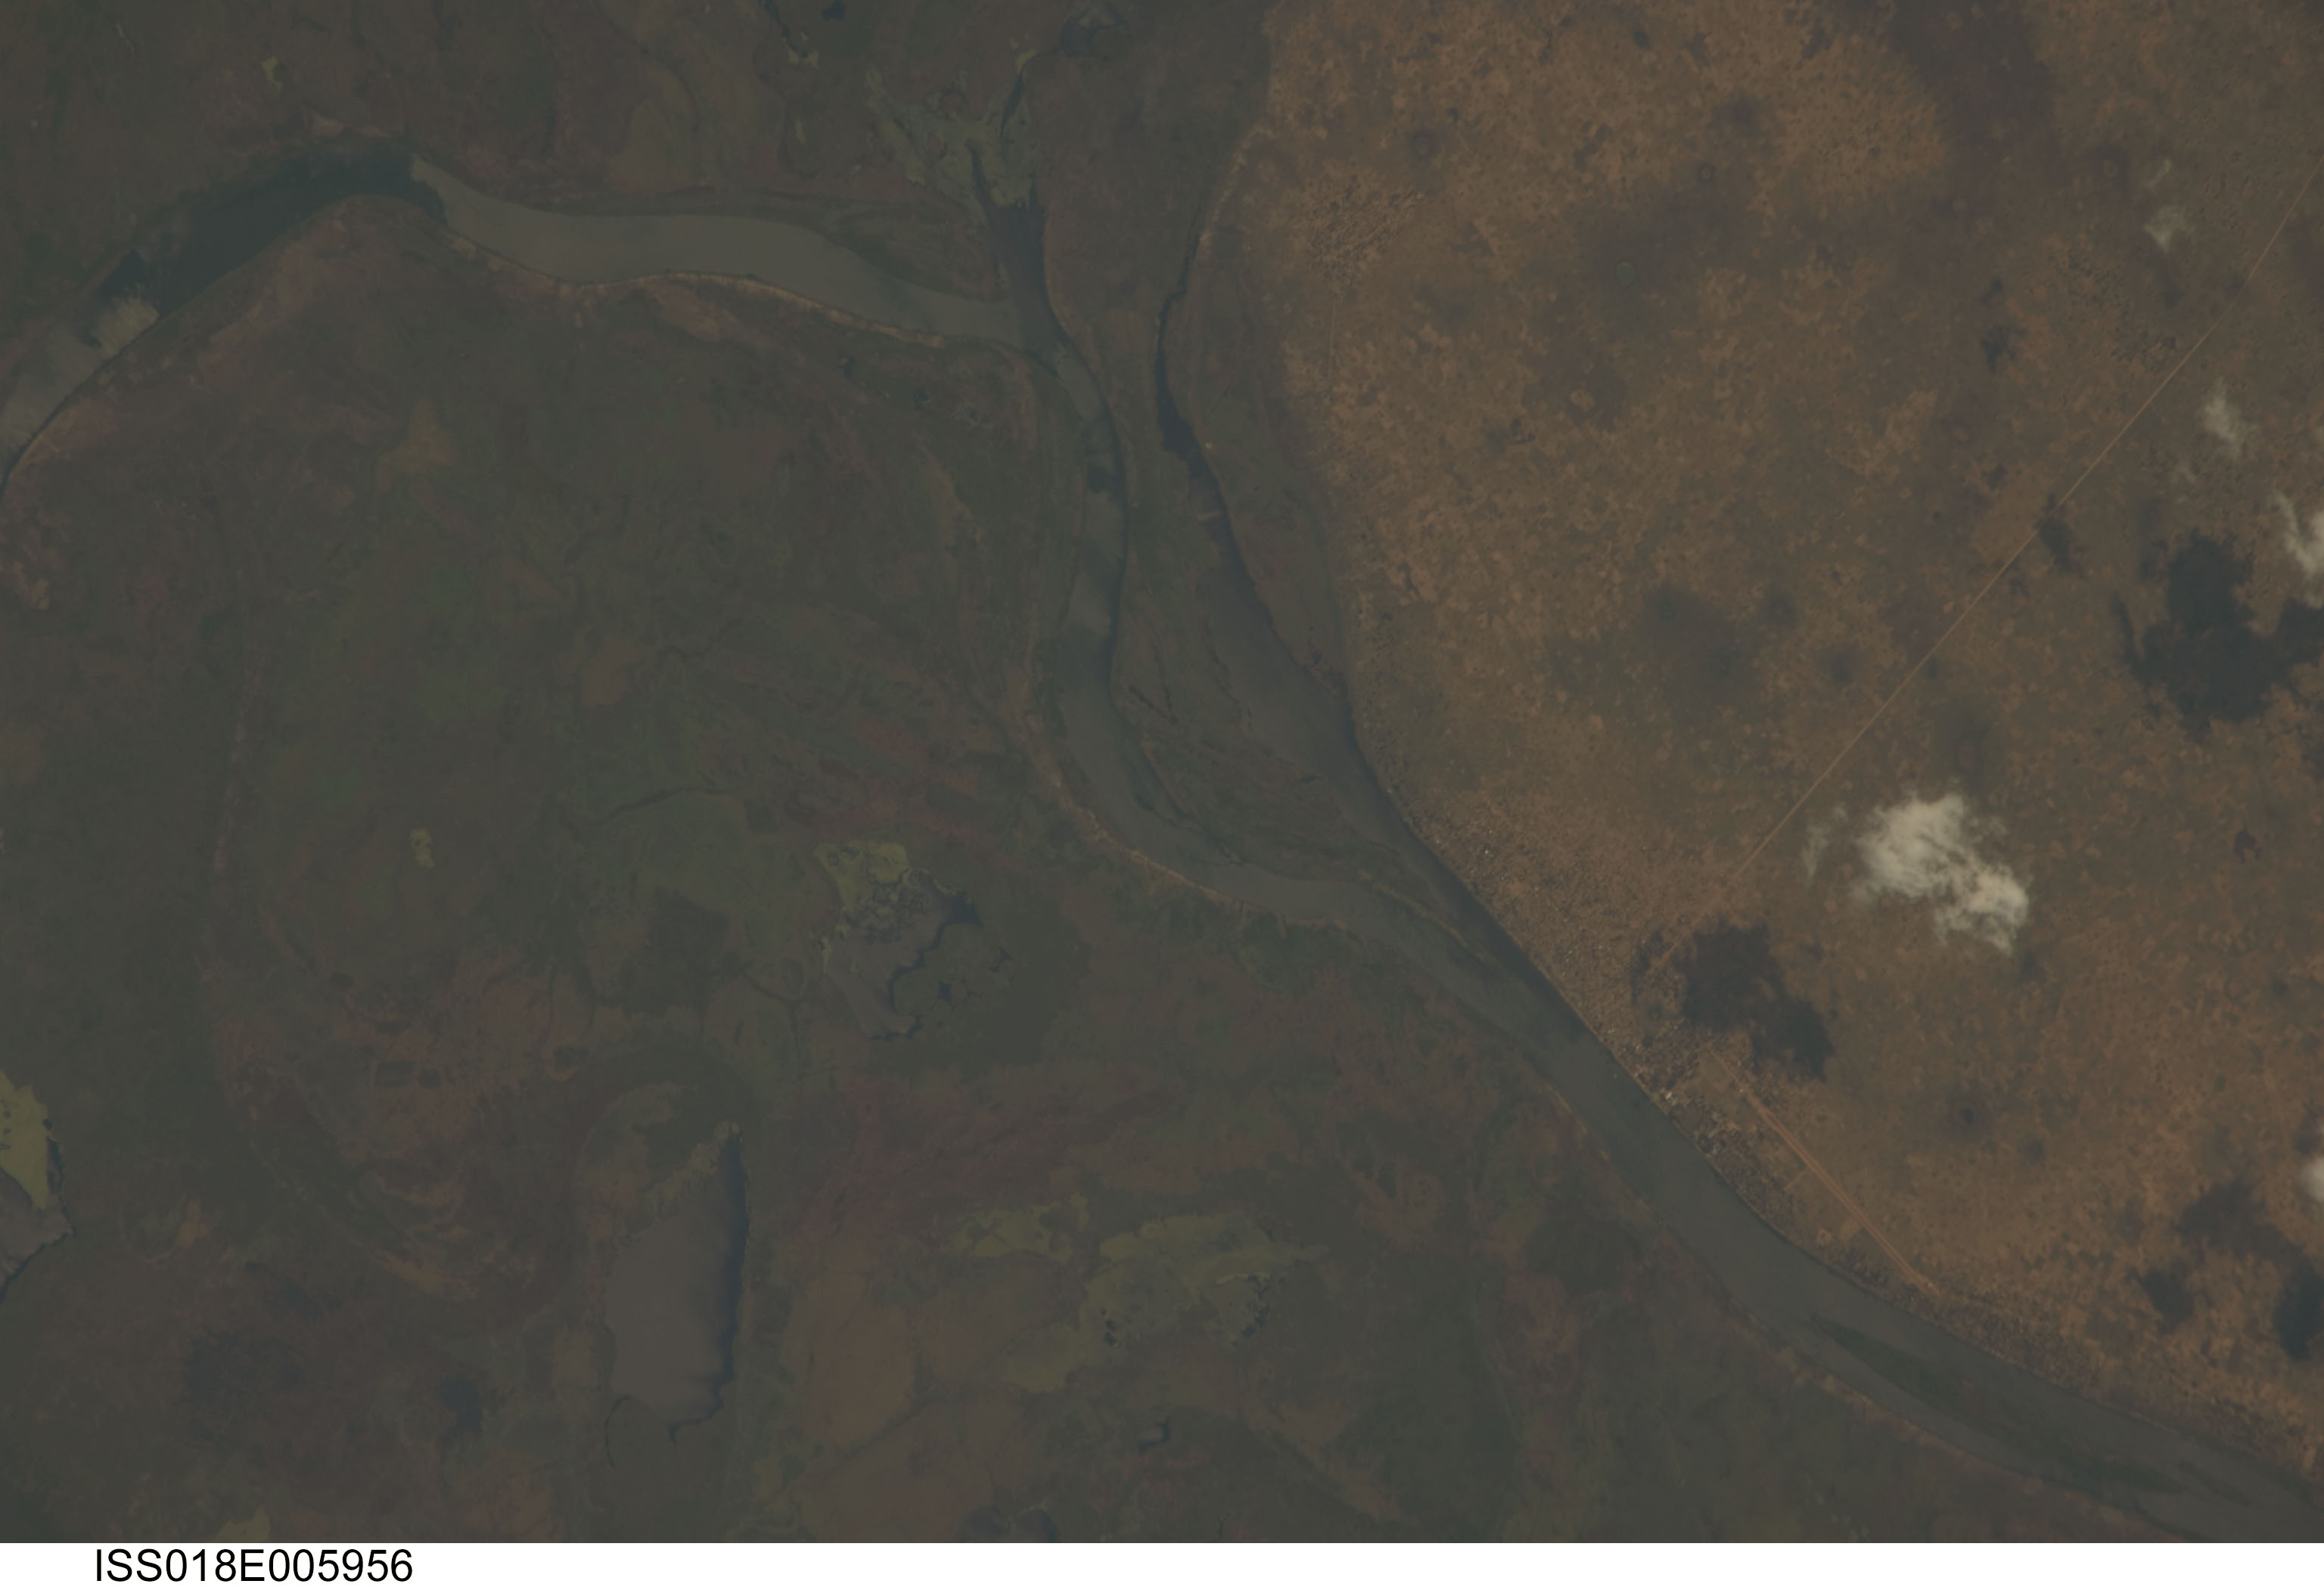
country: DEM. REP. OF CONGO
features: LUAPULA R., KASHIOBWE, ROADS, AGR.
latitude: -9.7
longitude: 28.6
